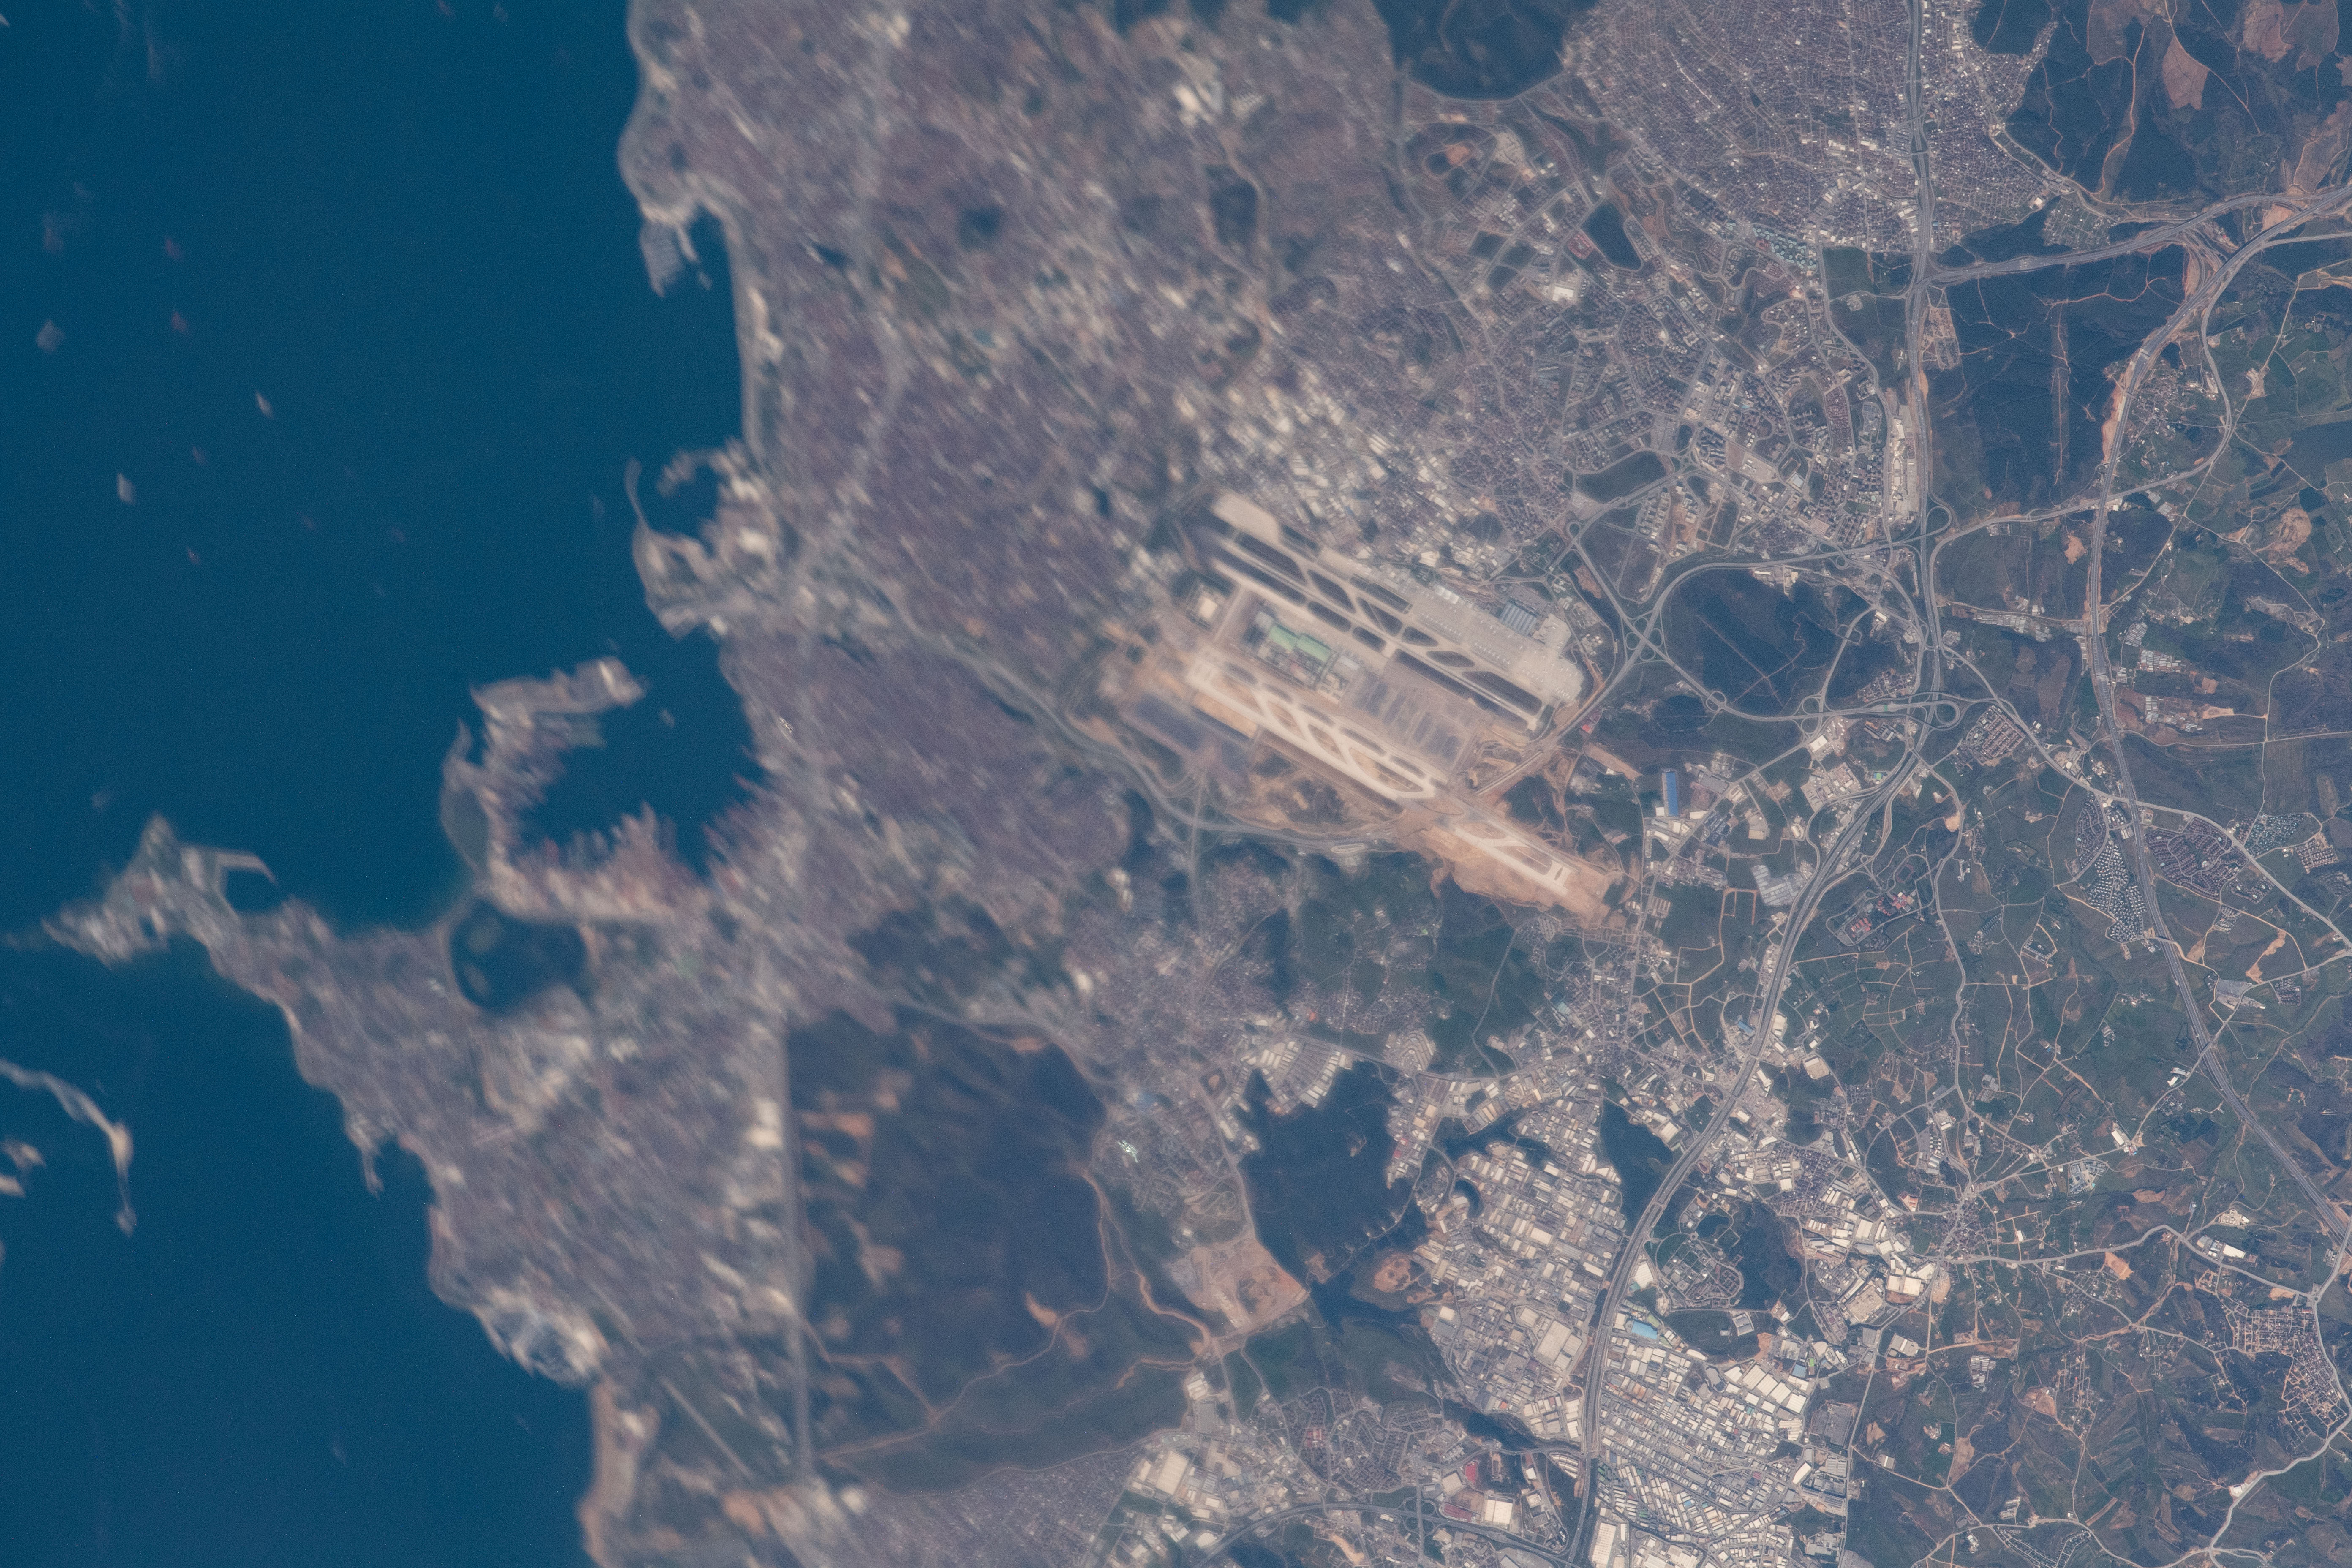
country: TURKEY
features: MARMARA SEA
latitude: 40.9
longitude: 29.3
